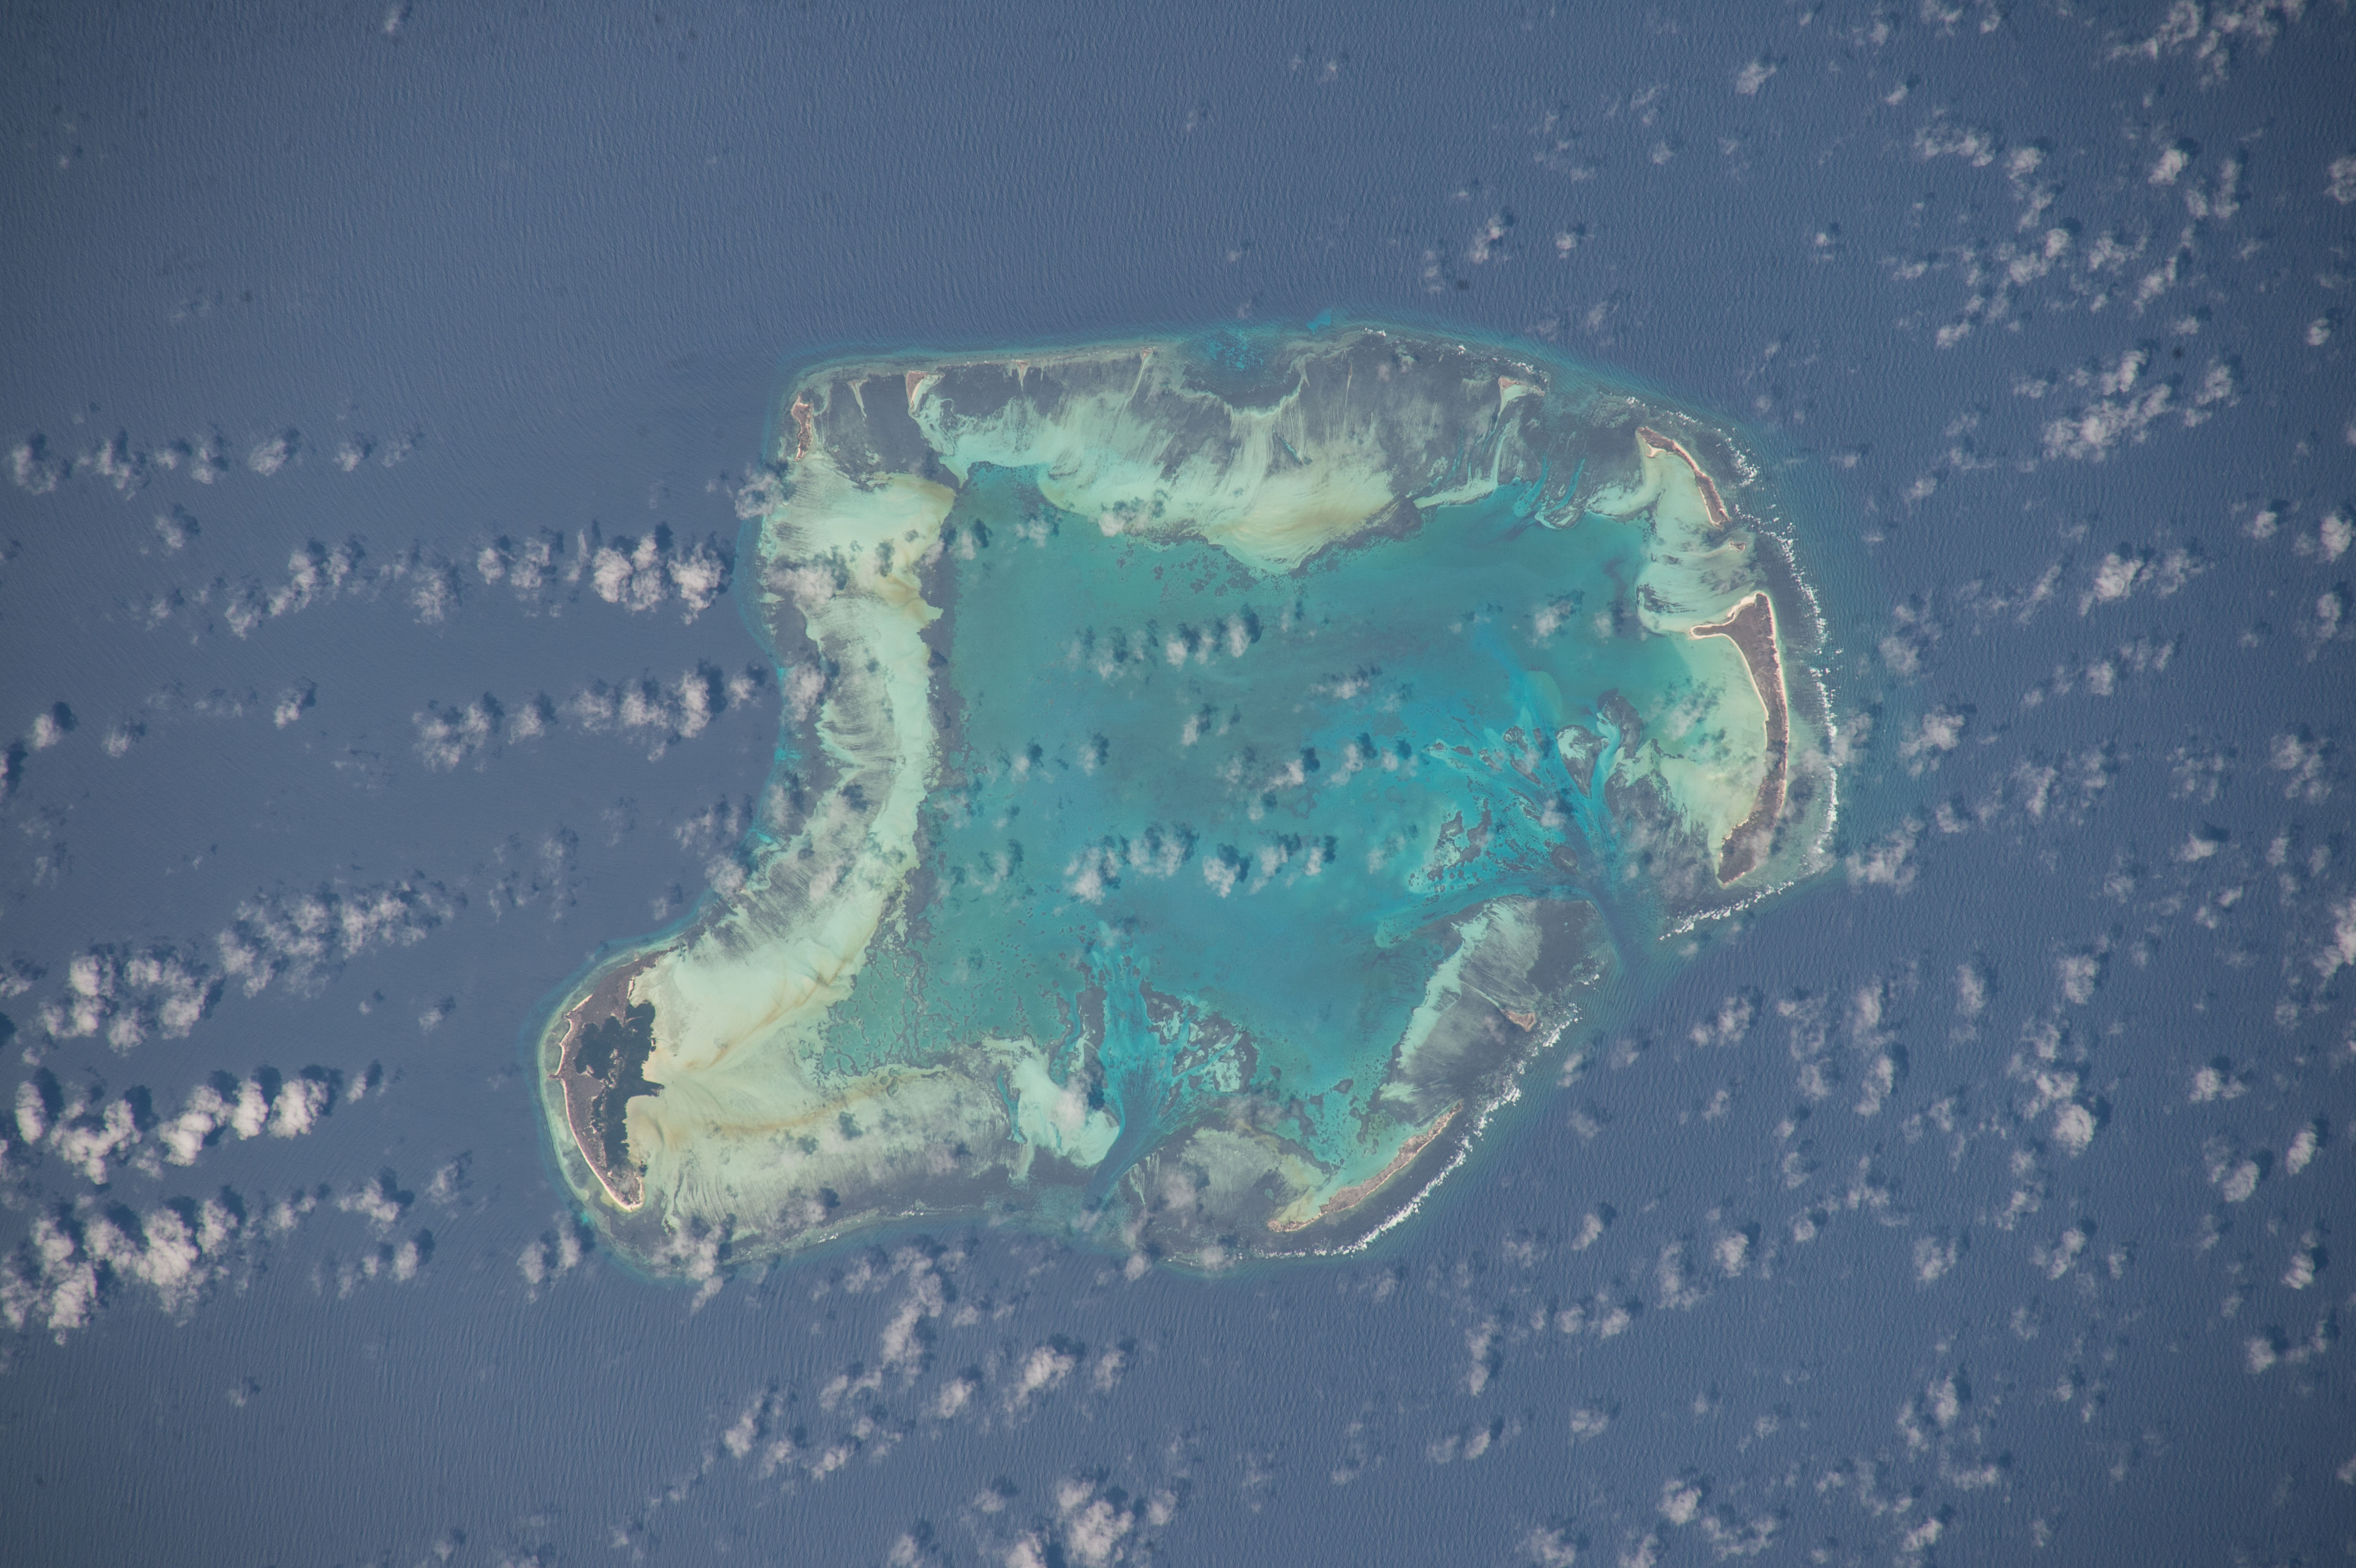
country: SEYCHELLES
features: GLORIOSO ISLANDS,CL.,INDIAN OCEAN,COSMOLEDO GROUP
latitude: -9.7
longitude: 47.6
